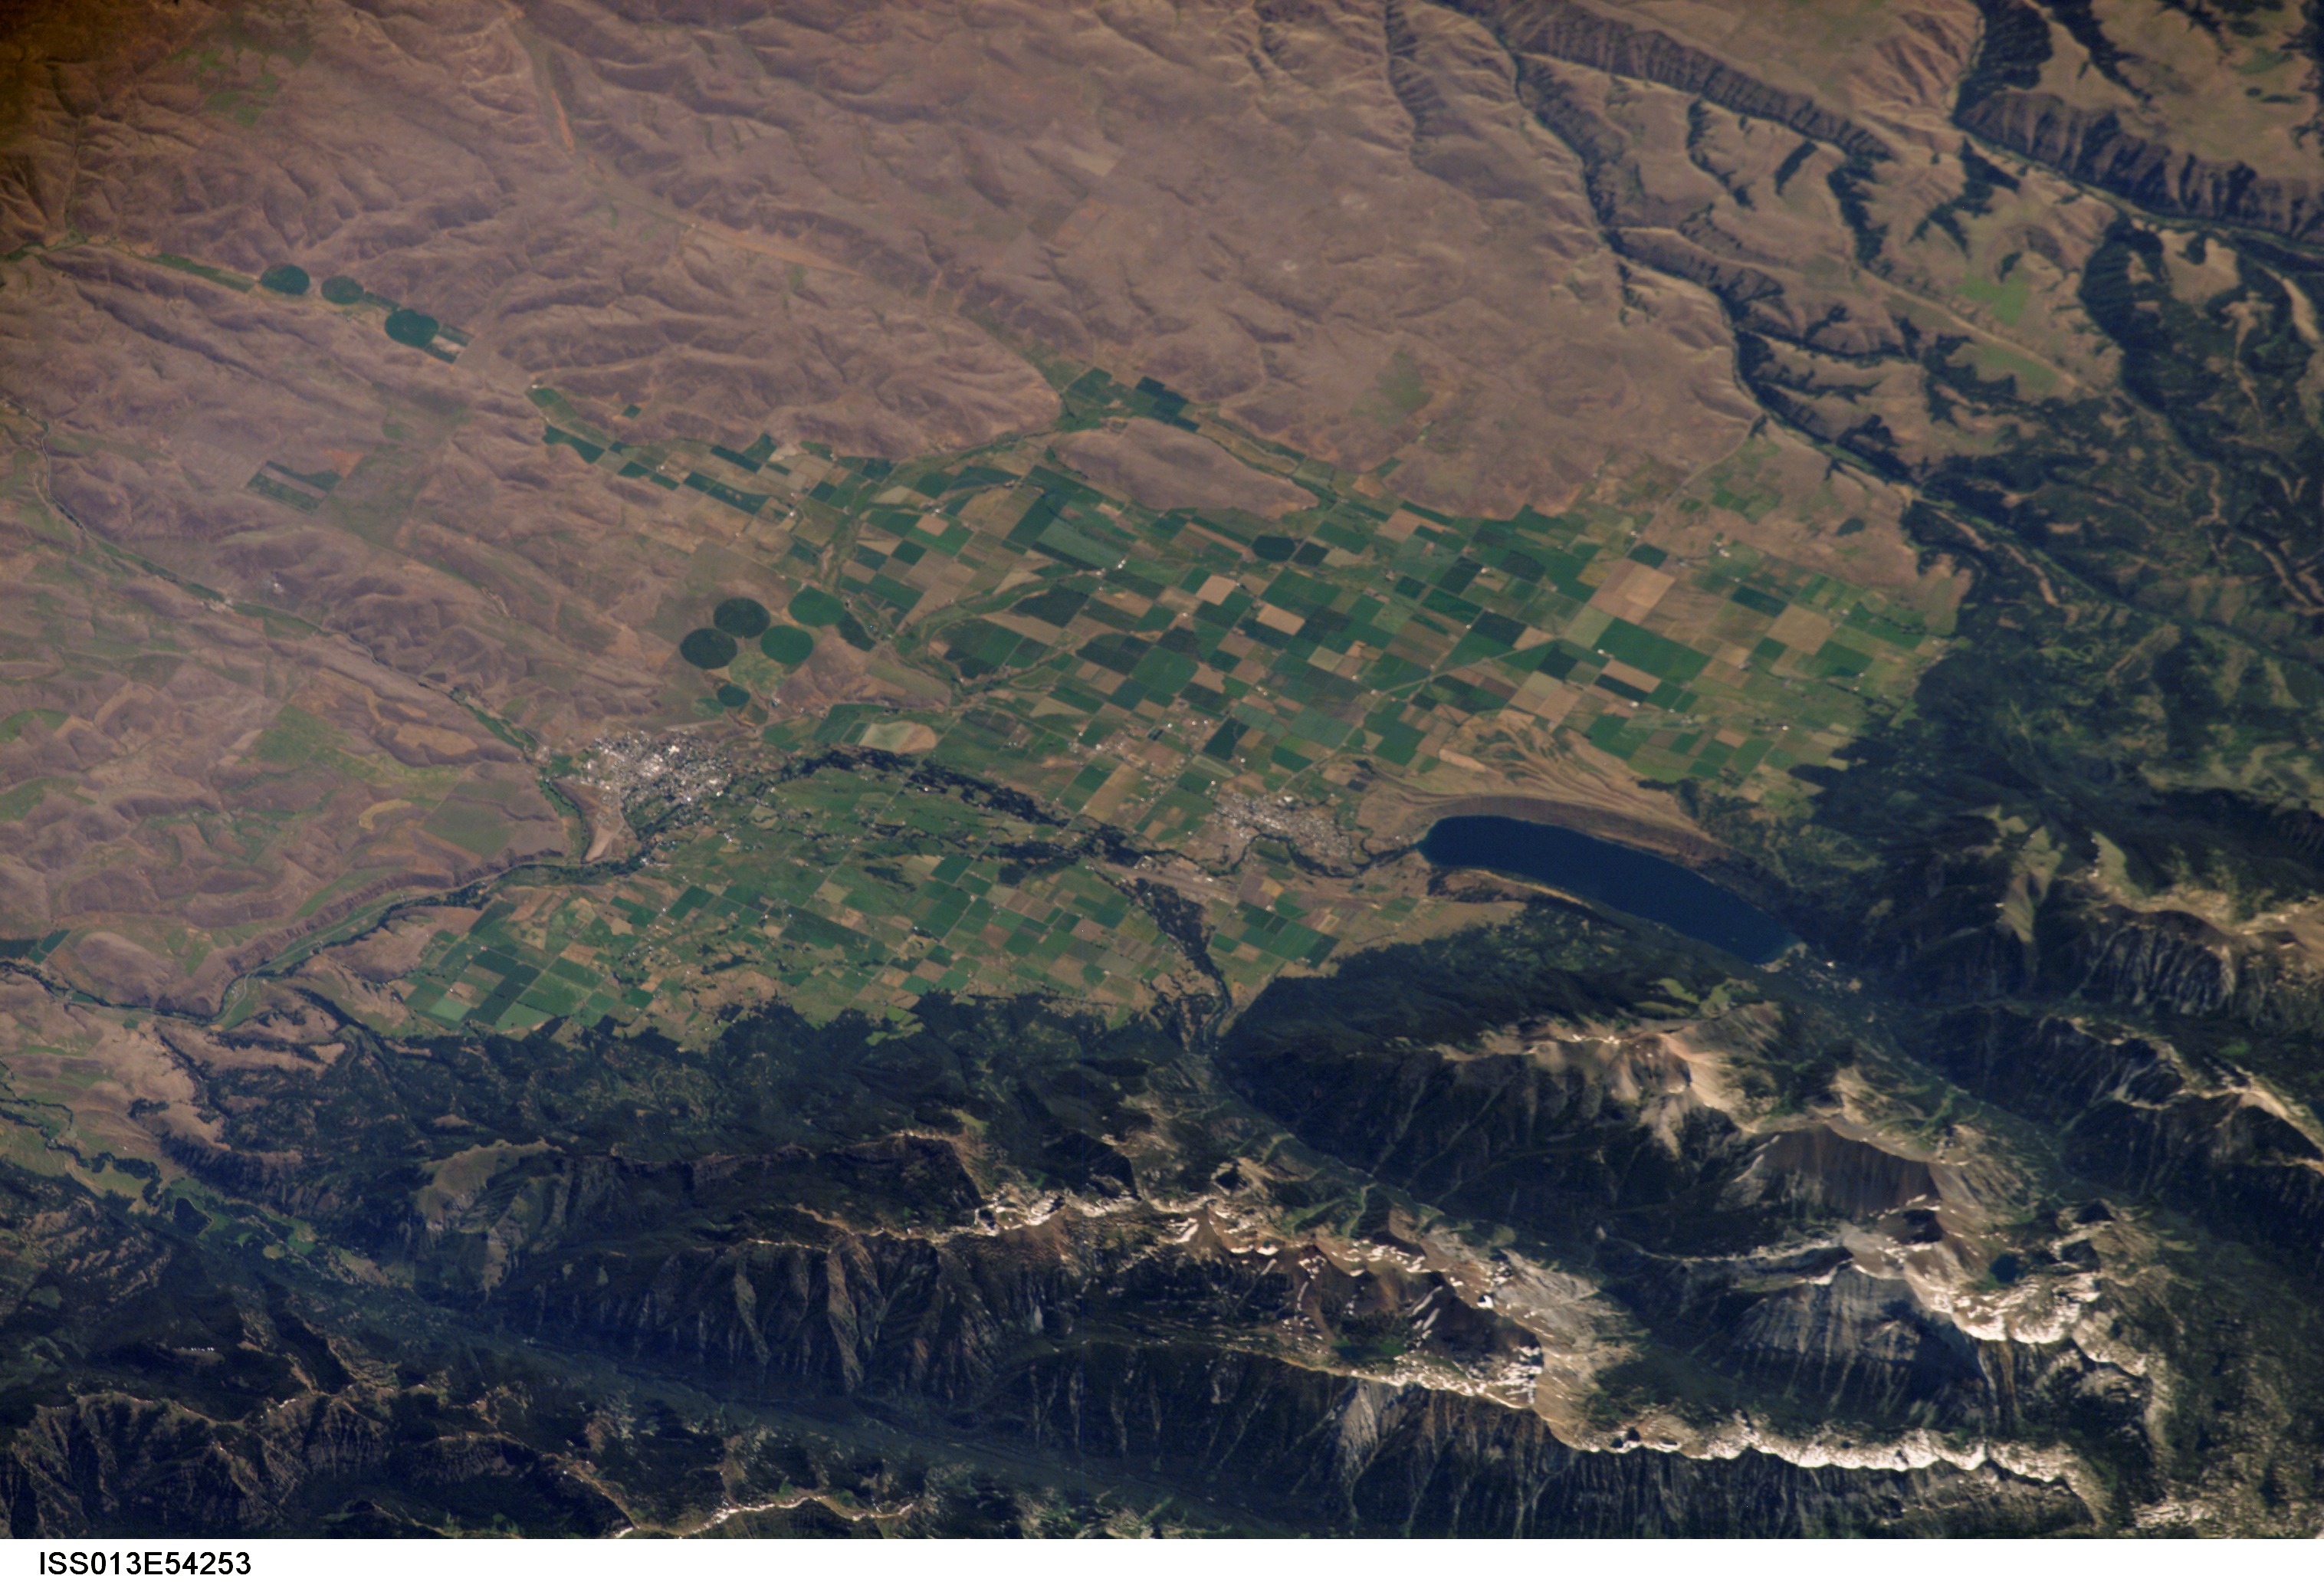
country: USA-OREGON
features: JOSEPH, ENTERPRISE, WALLOWA LAKE
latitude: 45.4
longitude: -117.2
